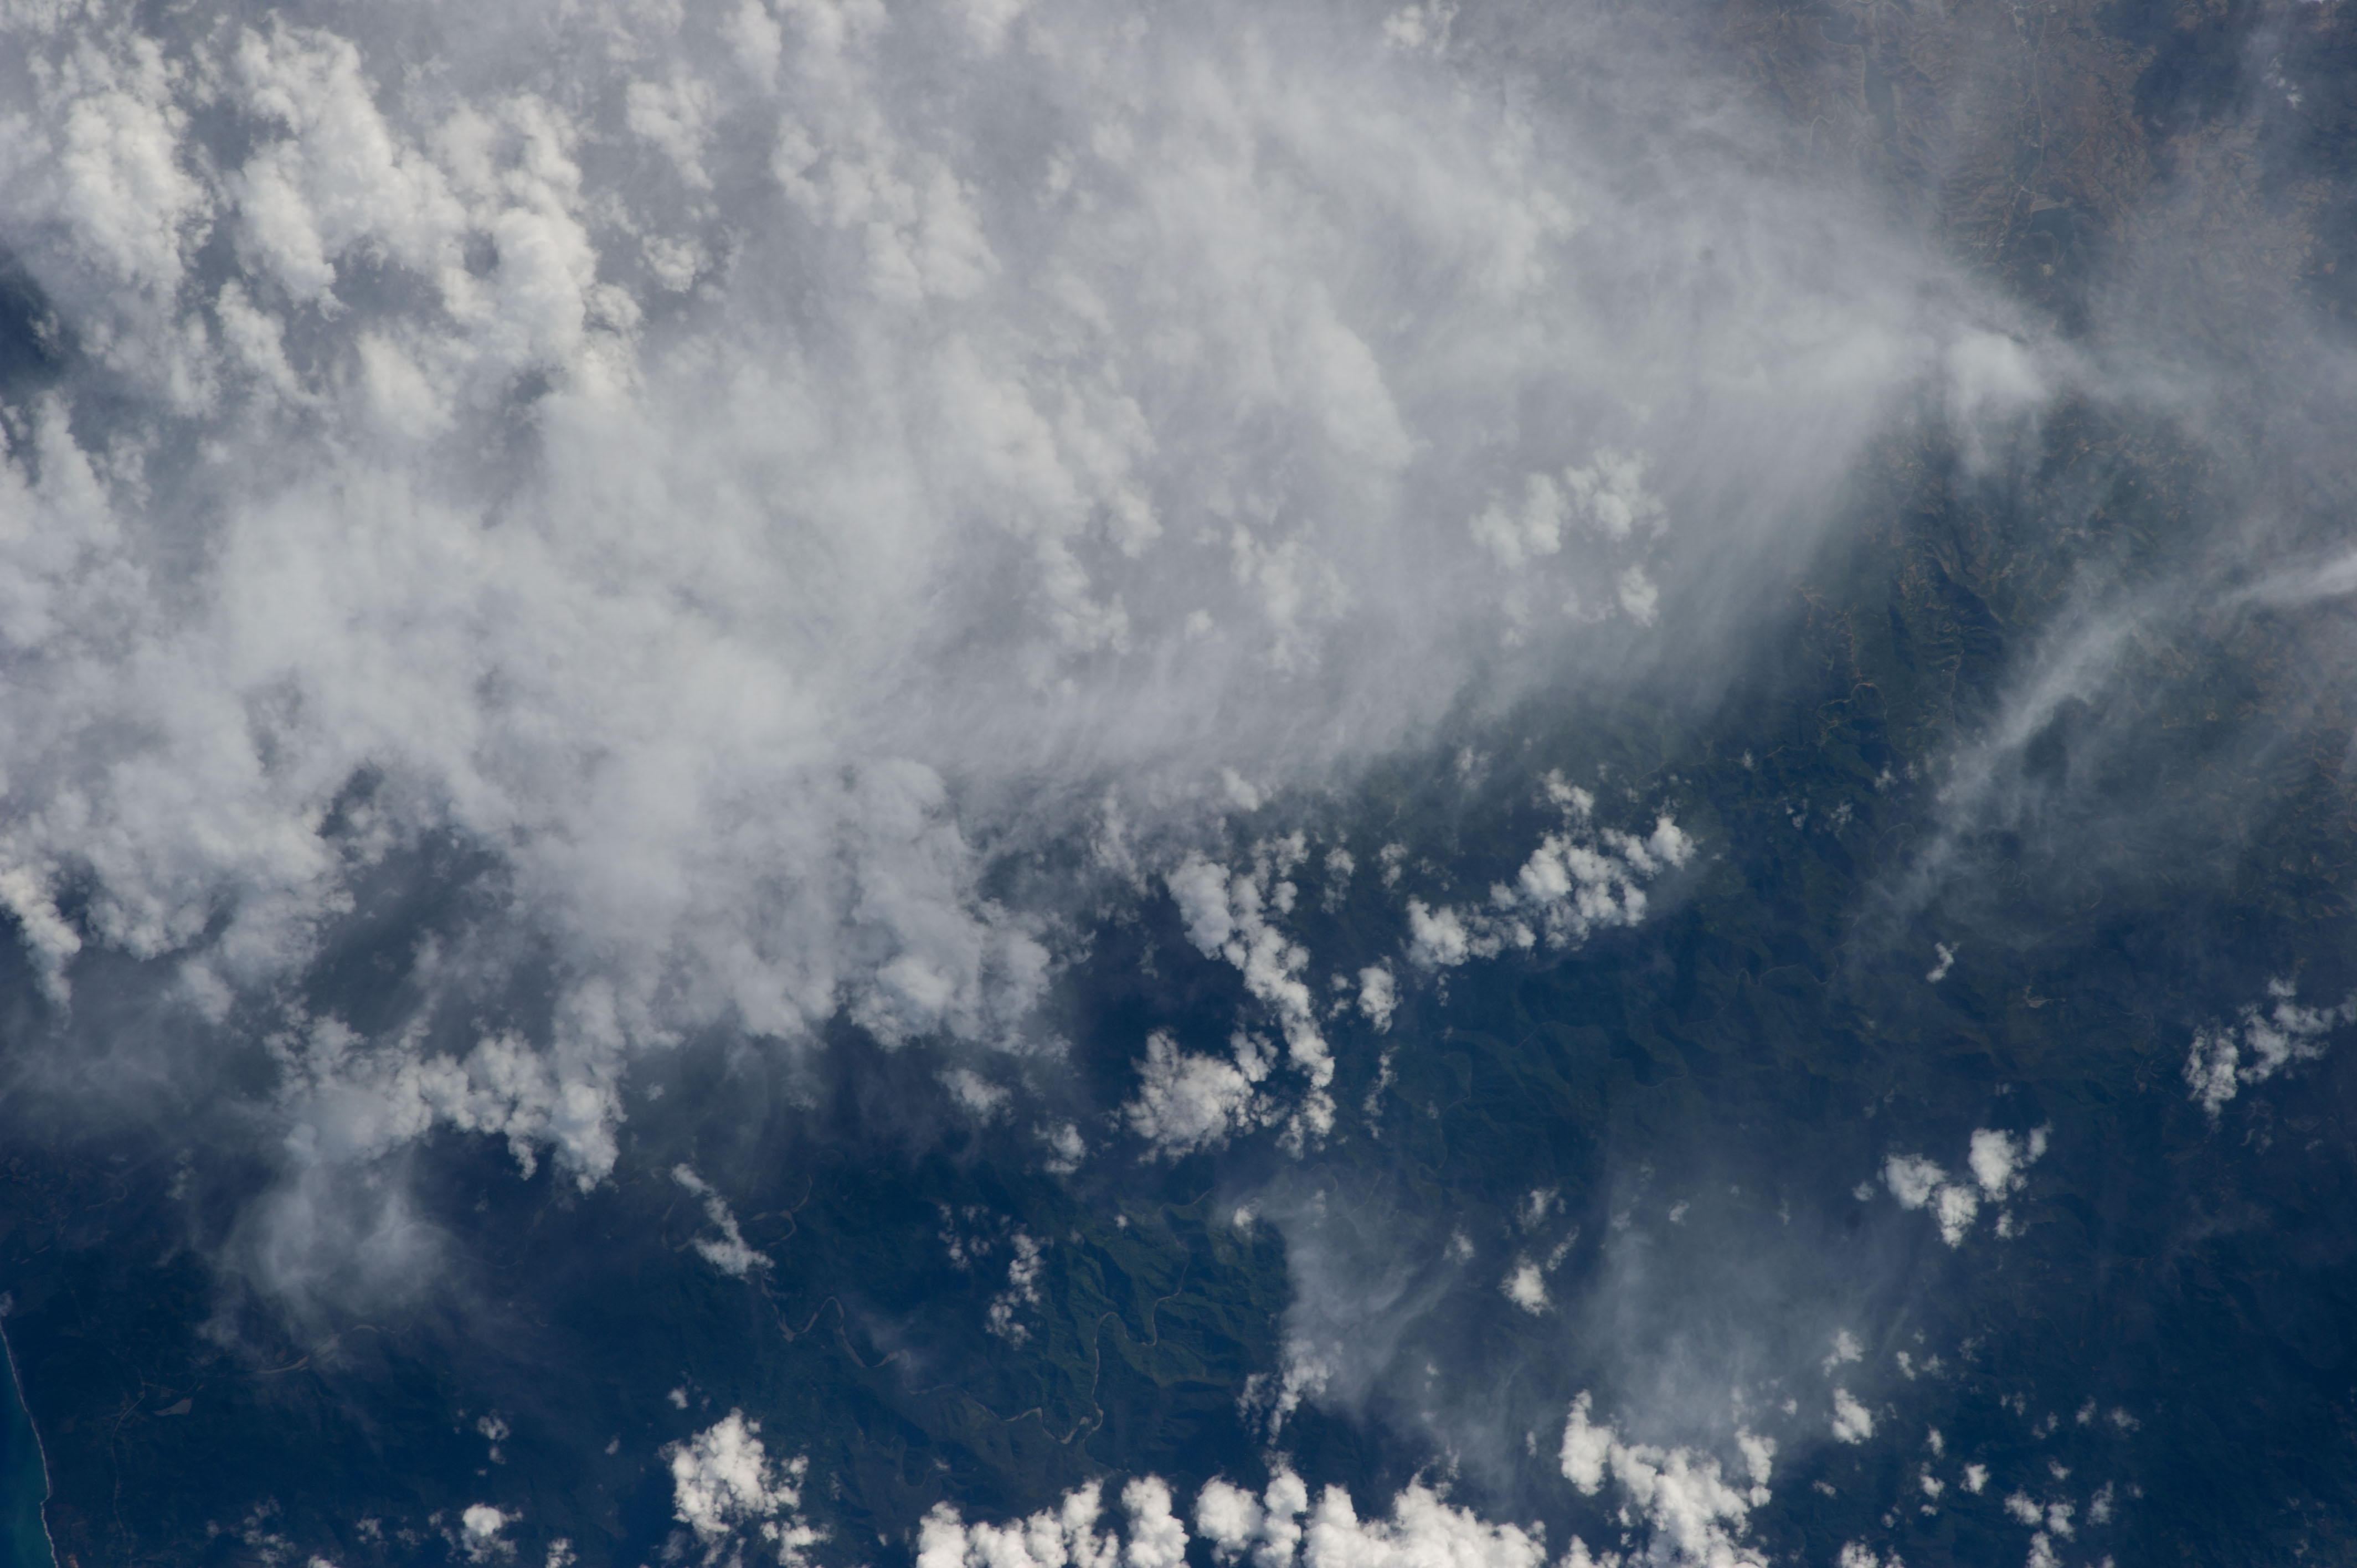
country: CUBA
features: TOA R.
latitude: 20.3
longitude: -74.7
